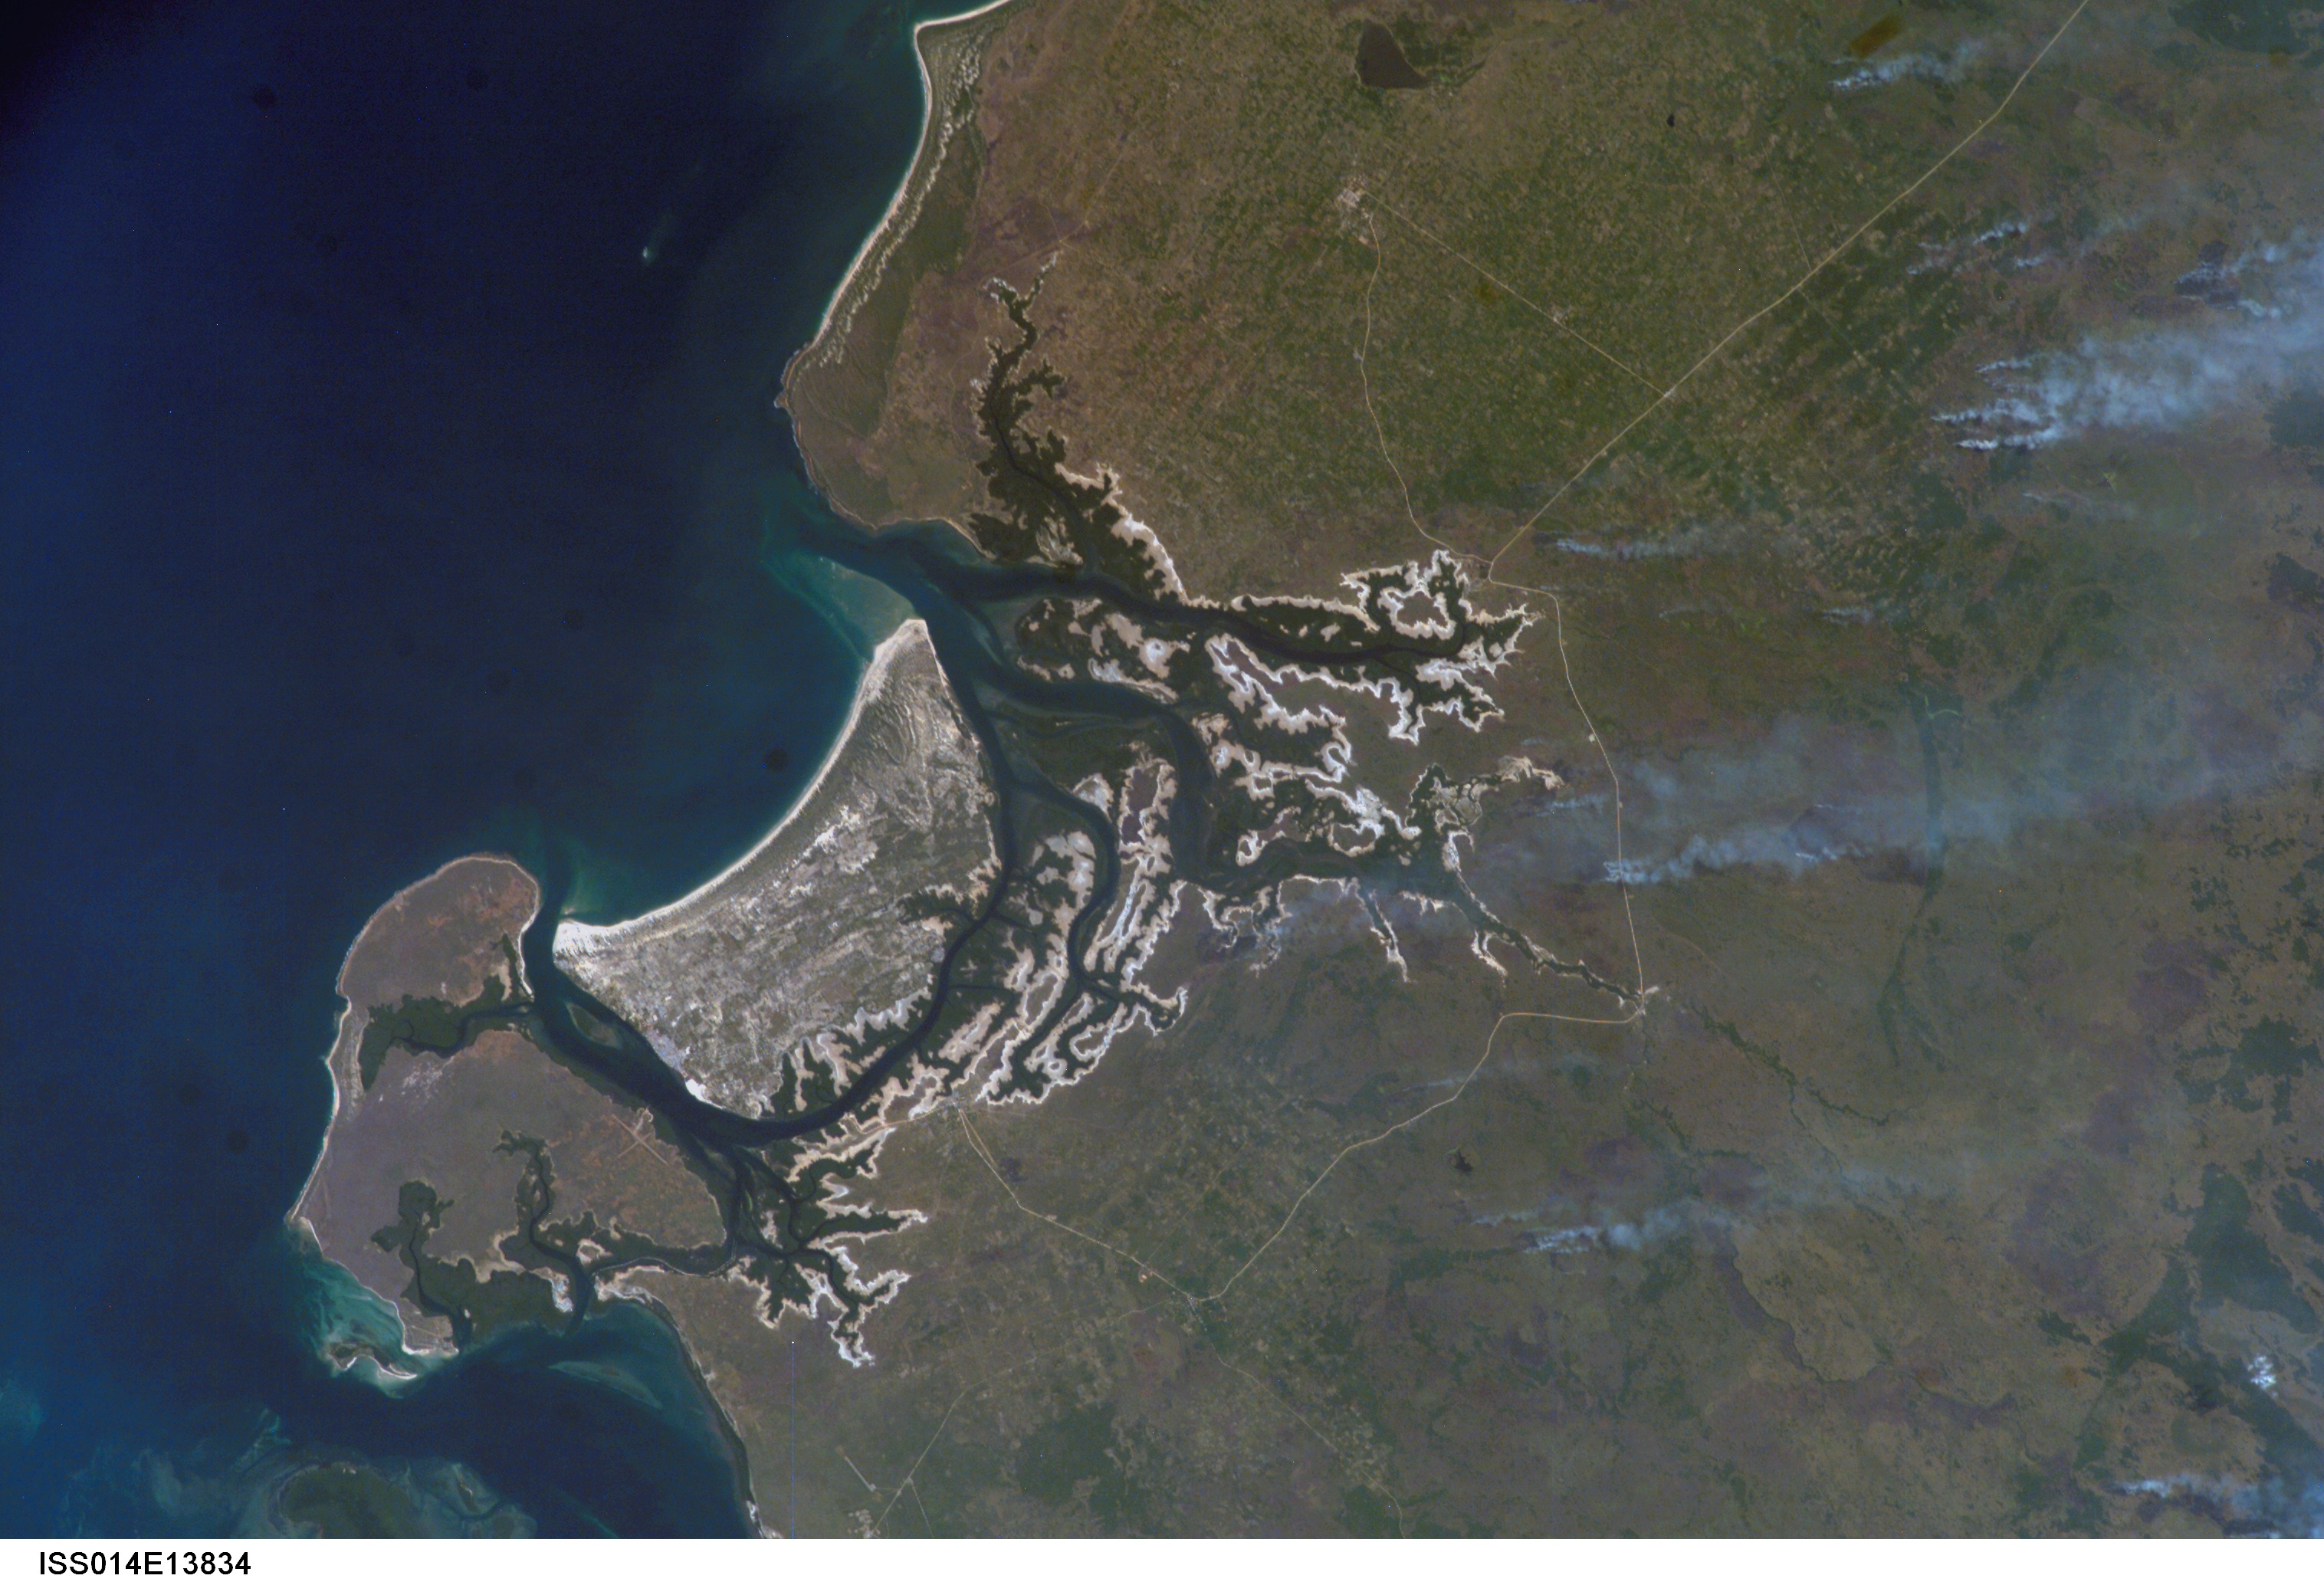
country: KENYA
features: KIONGWE, INDIAN OCEAN, FIRES
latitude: -2.3
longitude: 40.8
